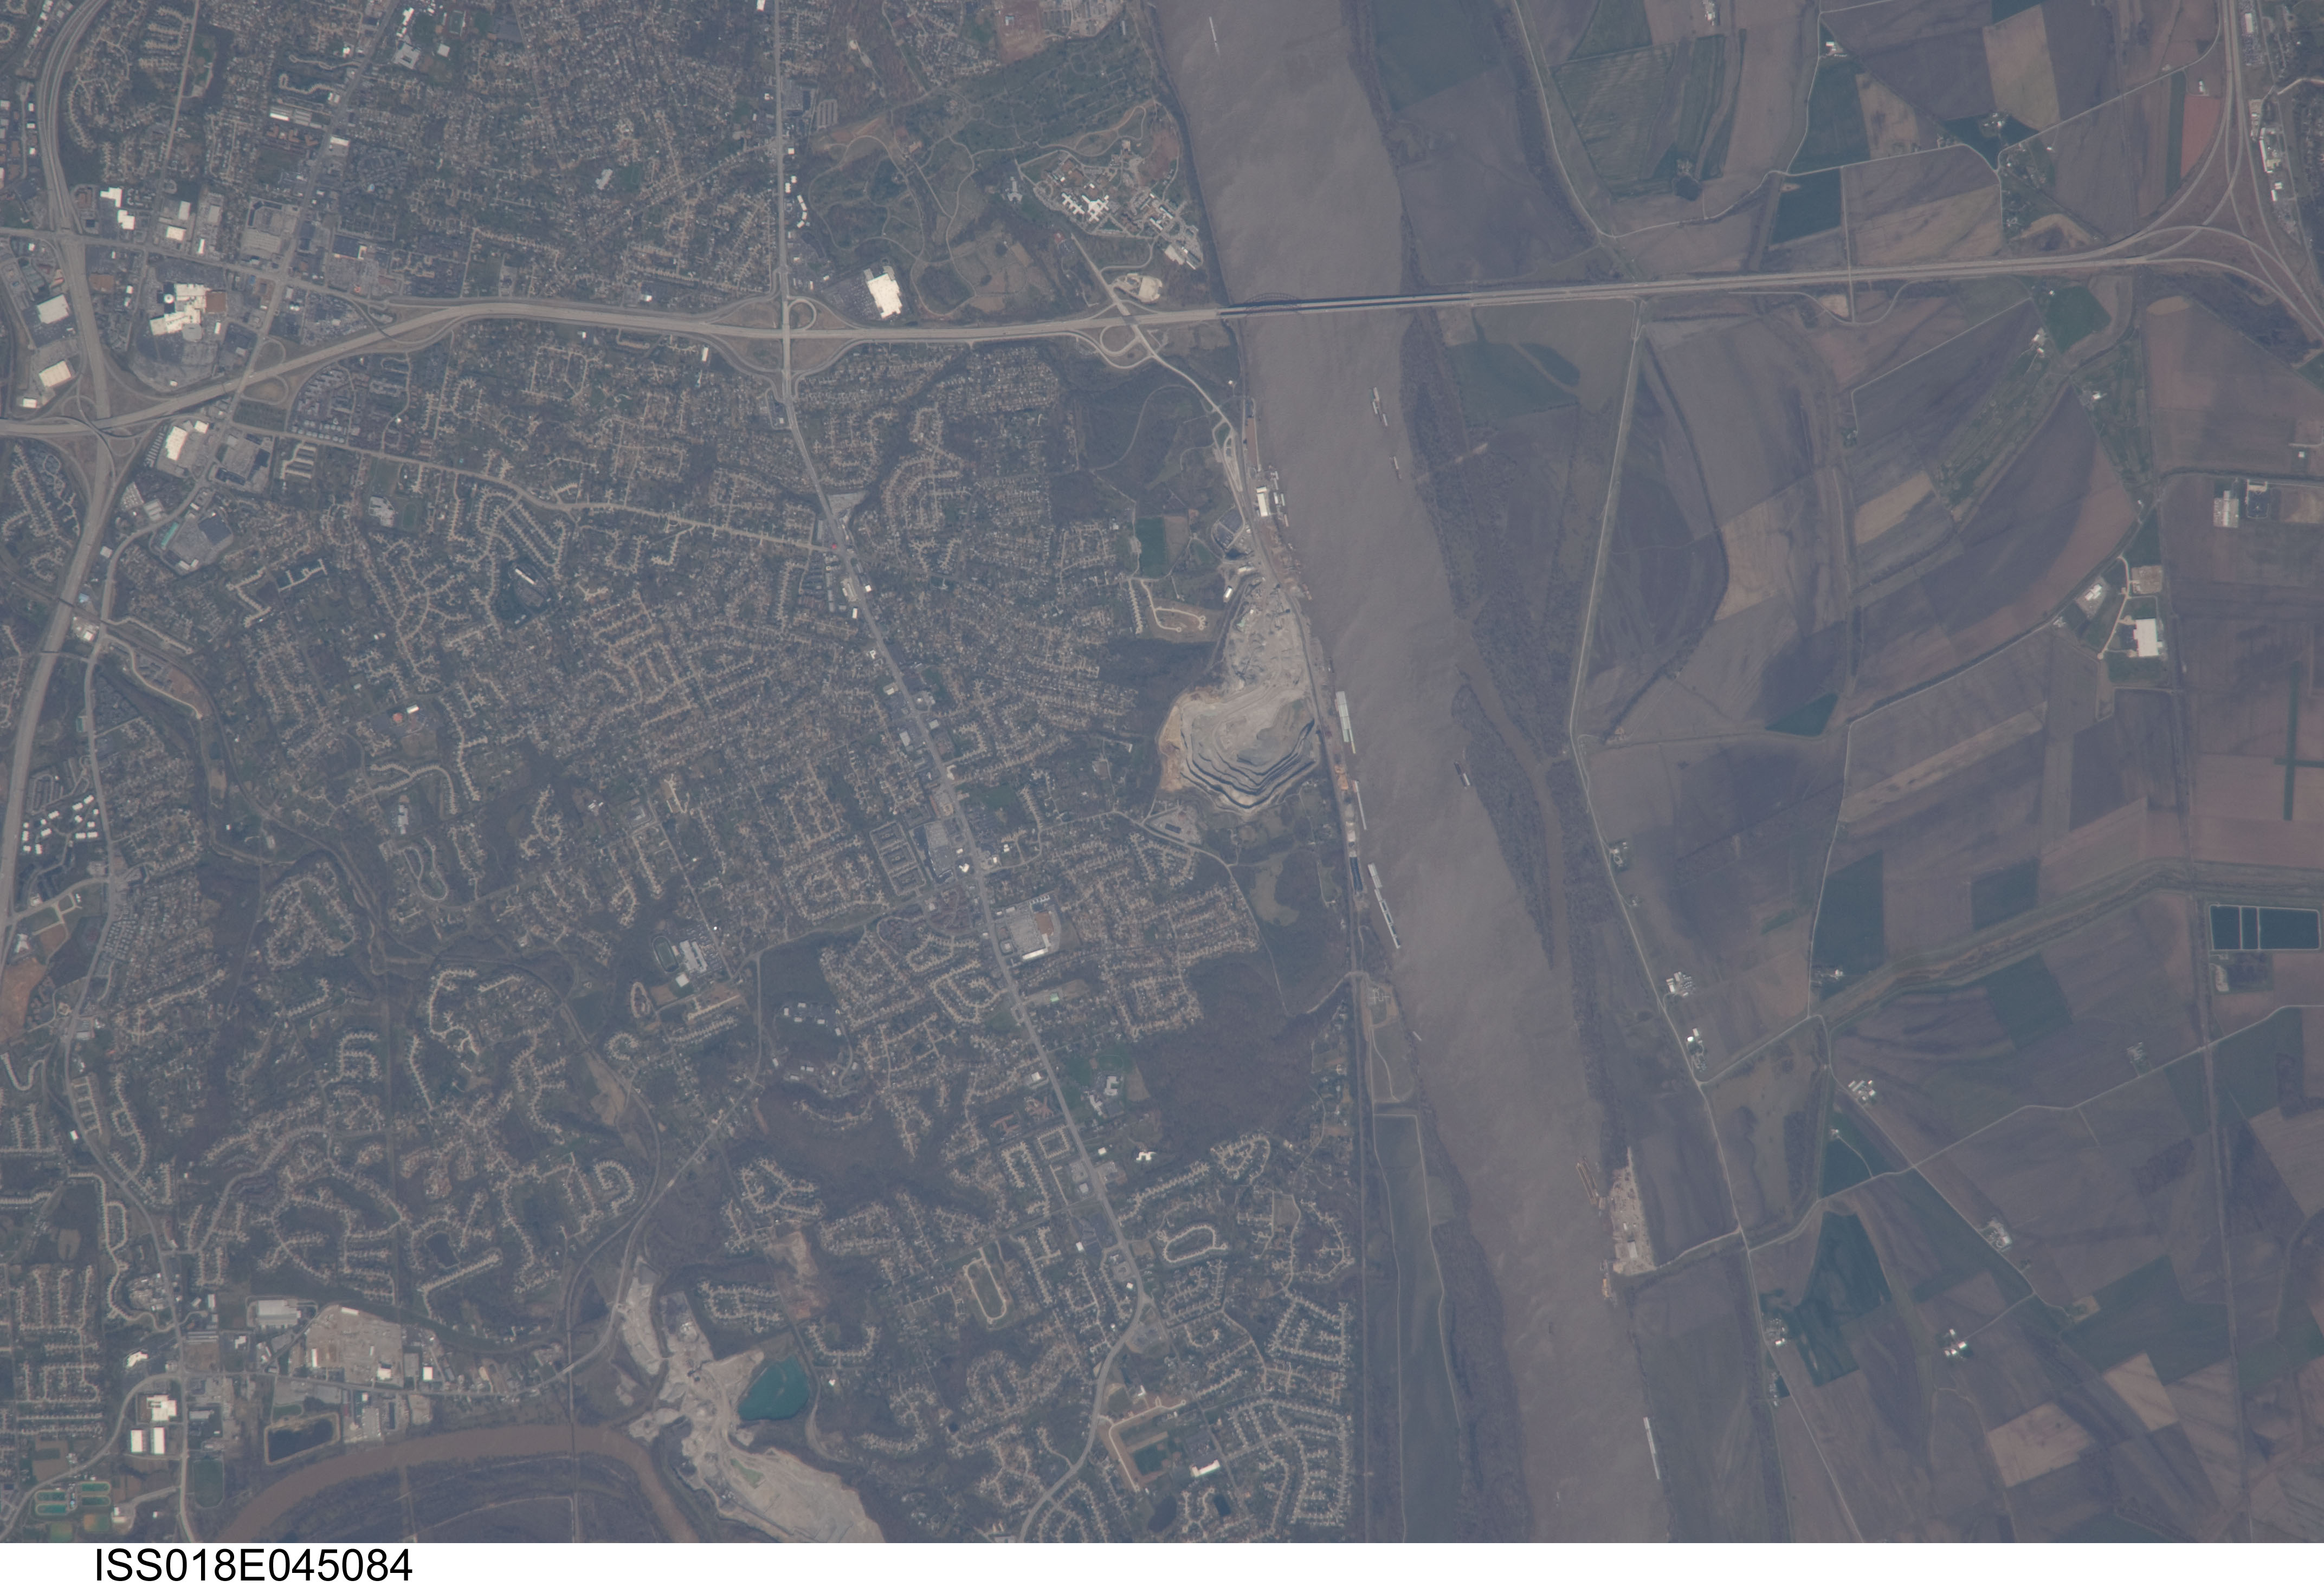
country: USA-ILLINOIS
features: MARTIGNEY CREEK, OAKVILLE, PALMER CREEK
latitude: 38.5
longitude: -90.3
